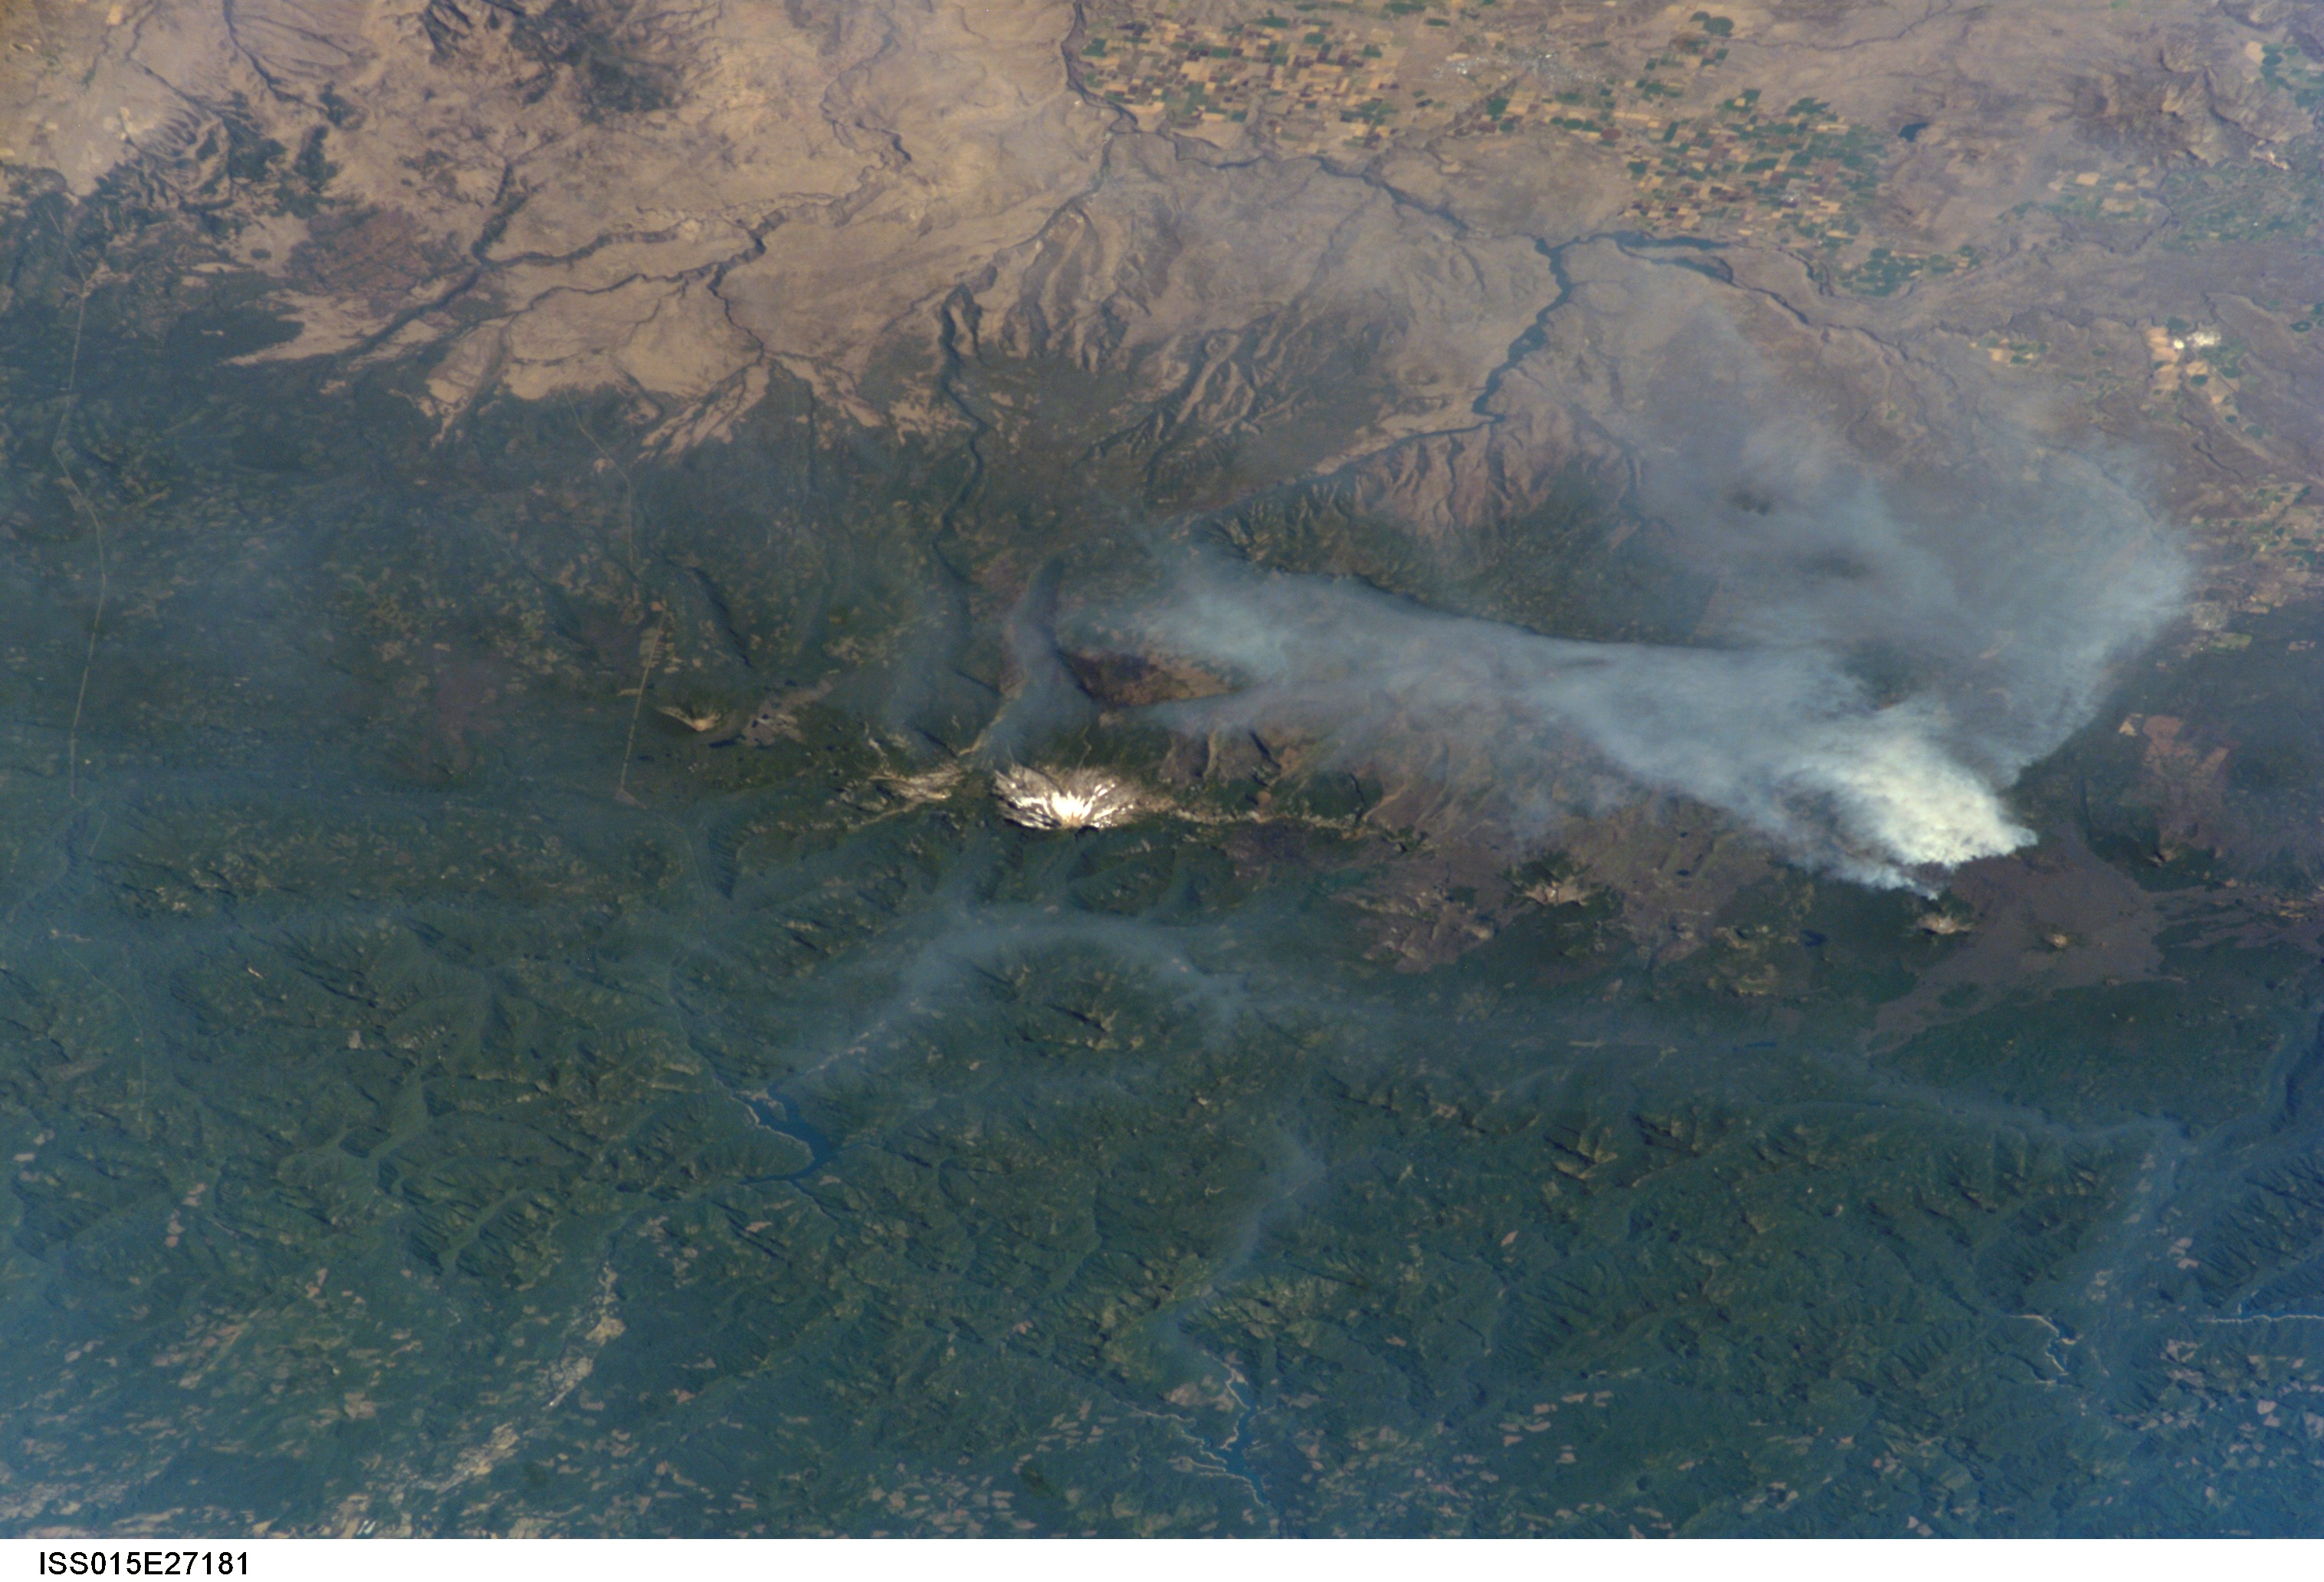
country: USA-OREGON
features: MT. JEFFERSON, LAVA, FOR., AGR.
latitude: 44.6
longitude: -121.8
